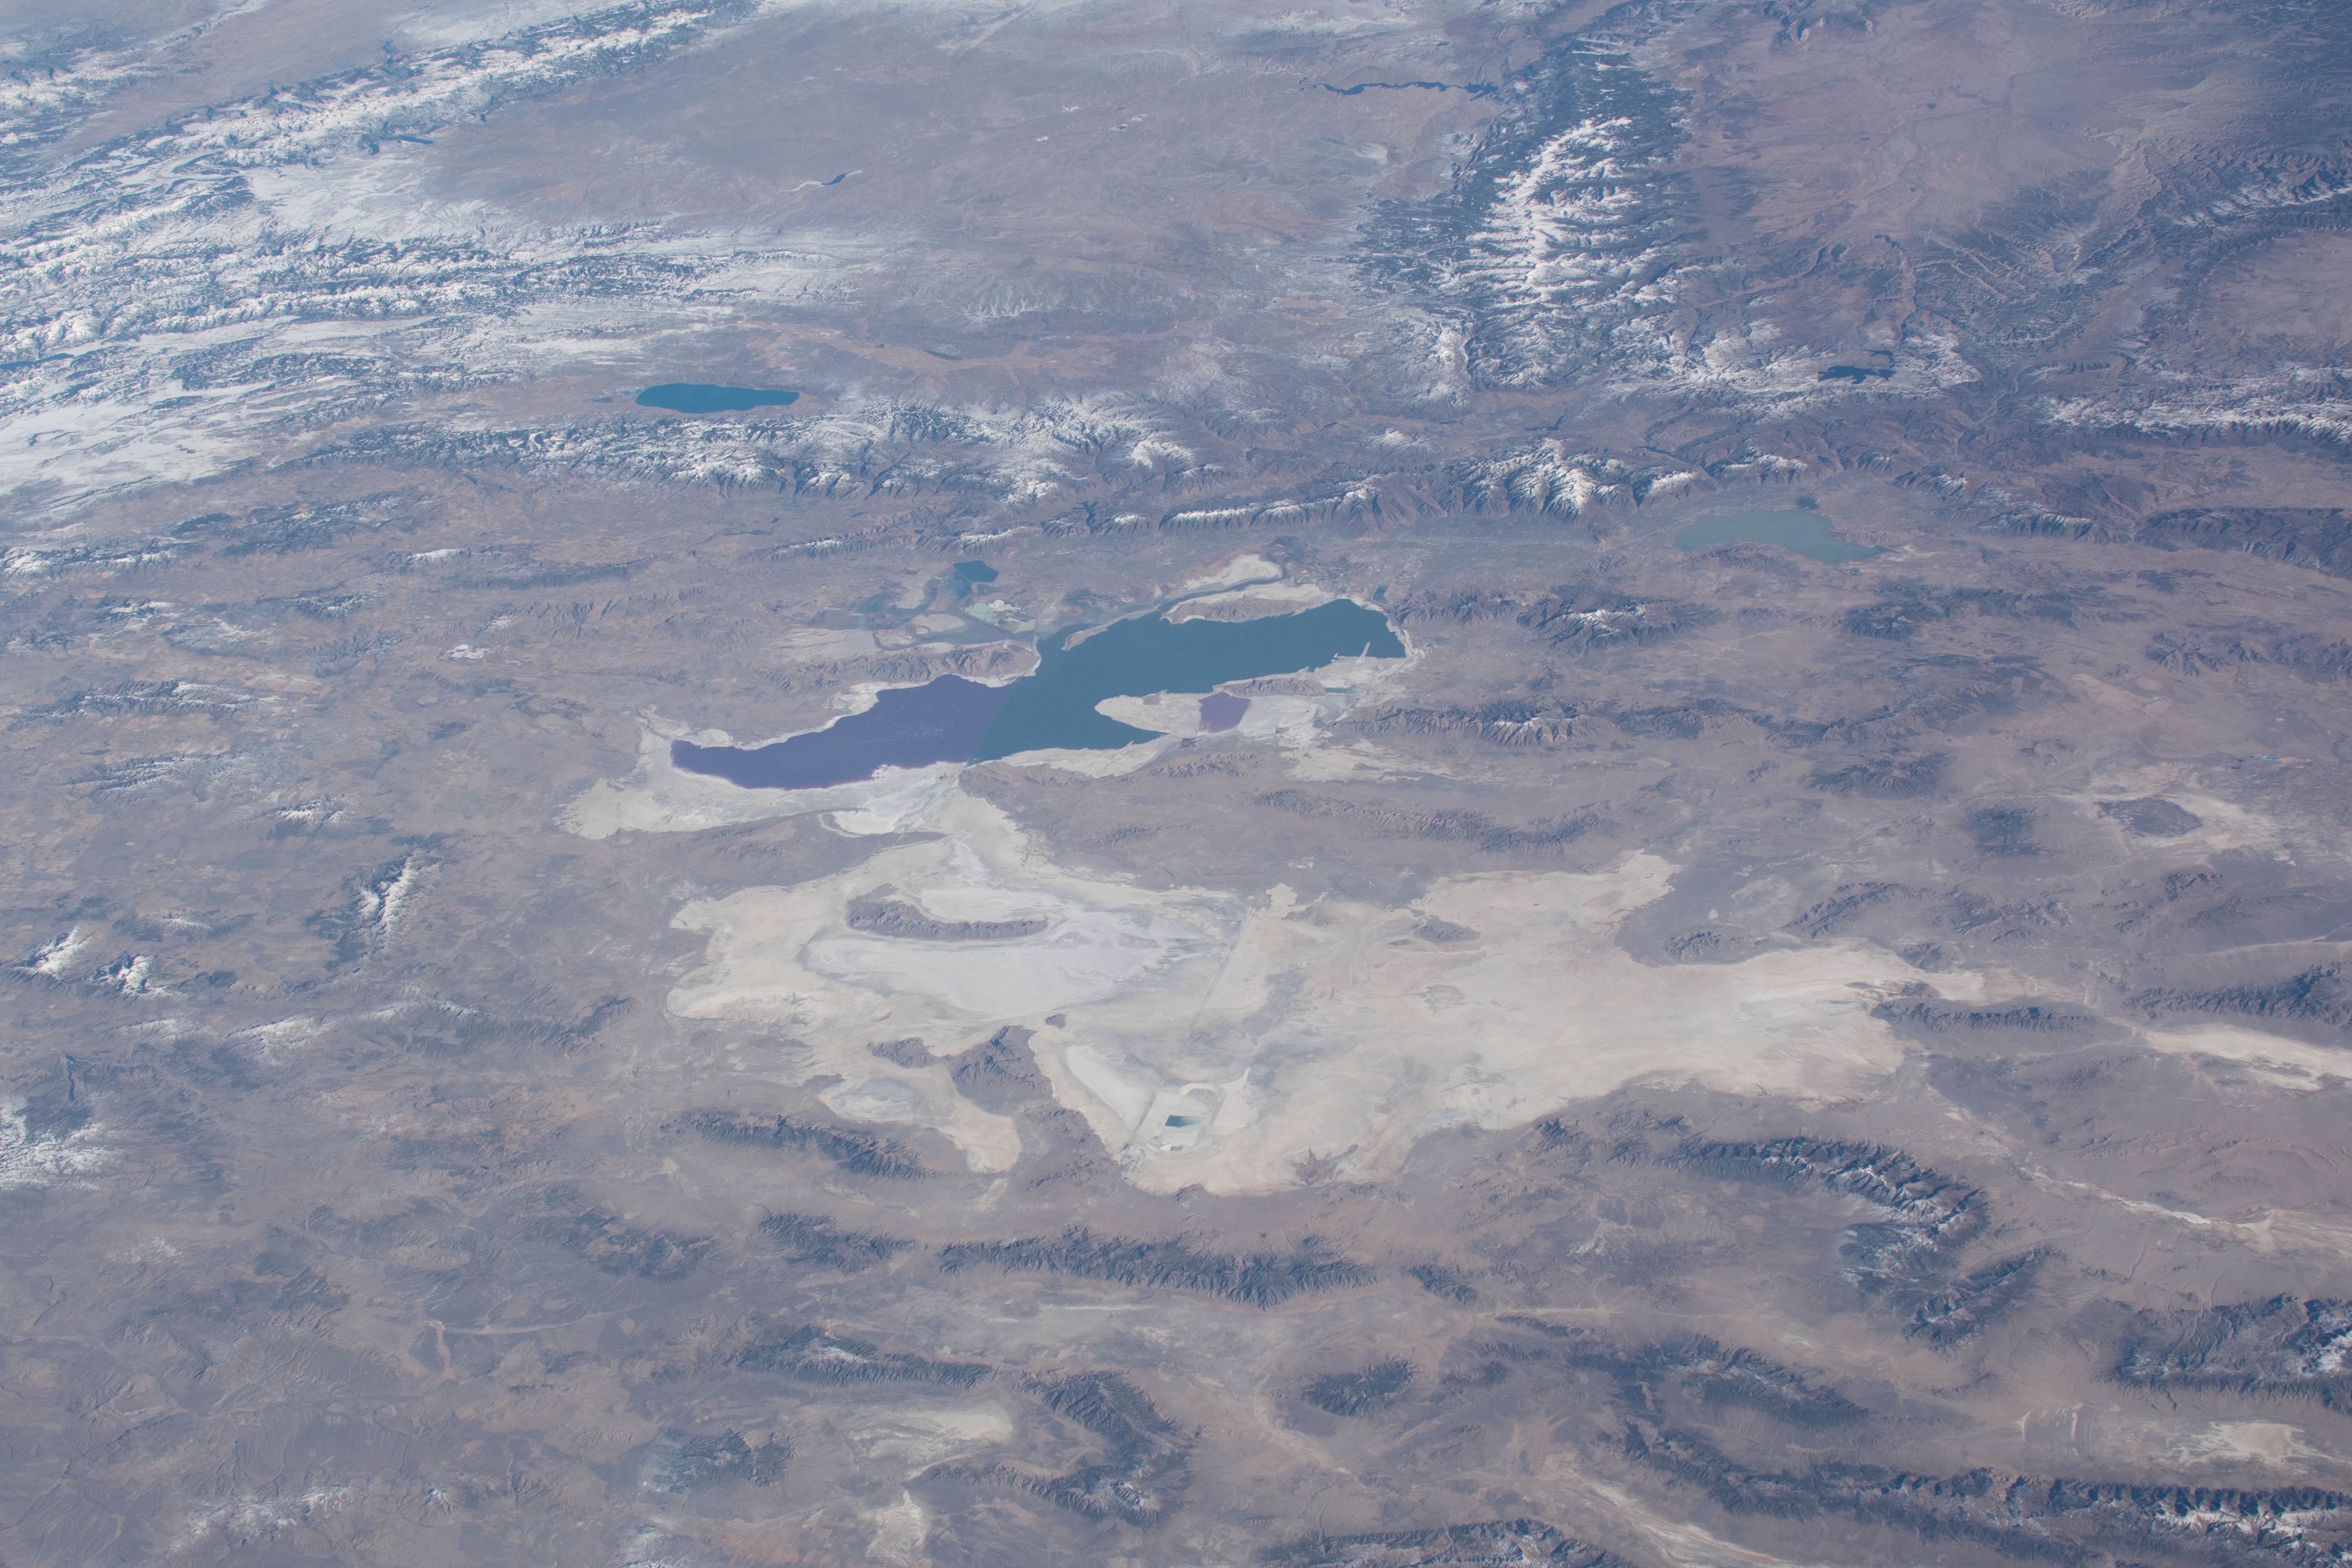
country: USA-UTAH
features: GREAT SALT LAKE, DESERT, BEAR LAKE, WASATCH NATIONAL FOREST, UTAH LAKE
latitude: 40.5
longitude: -112.5
